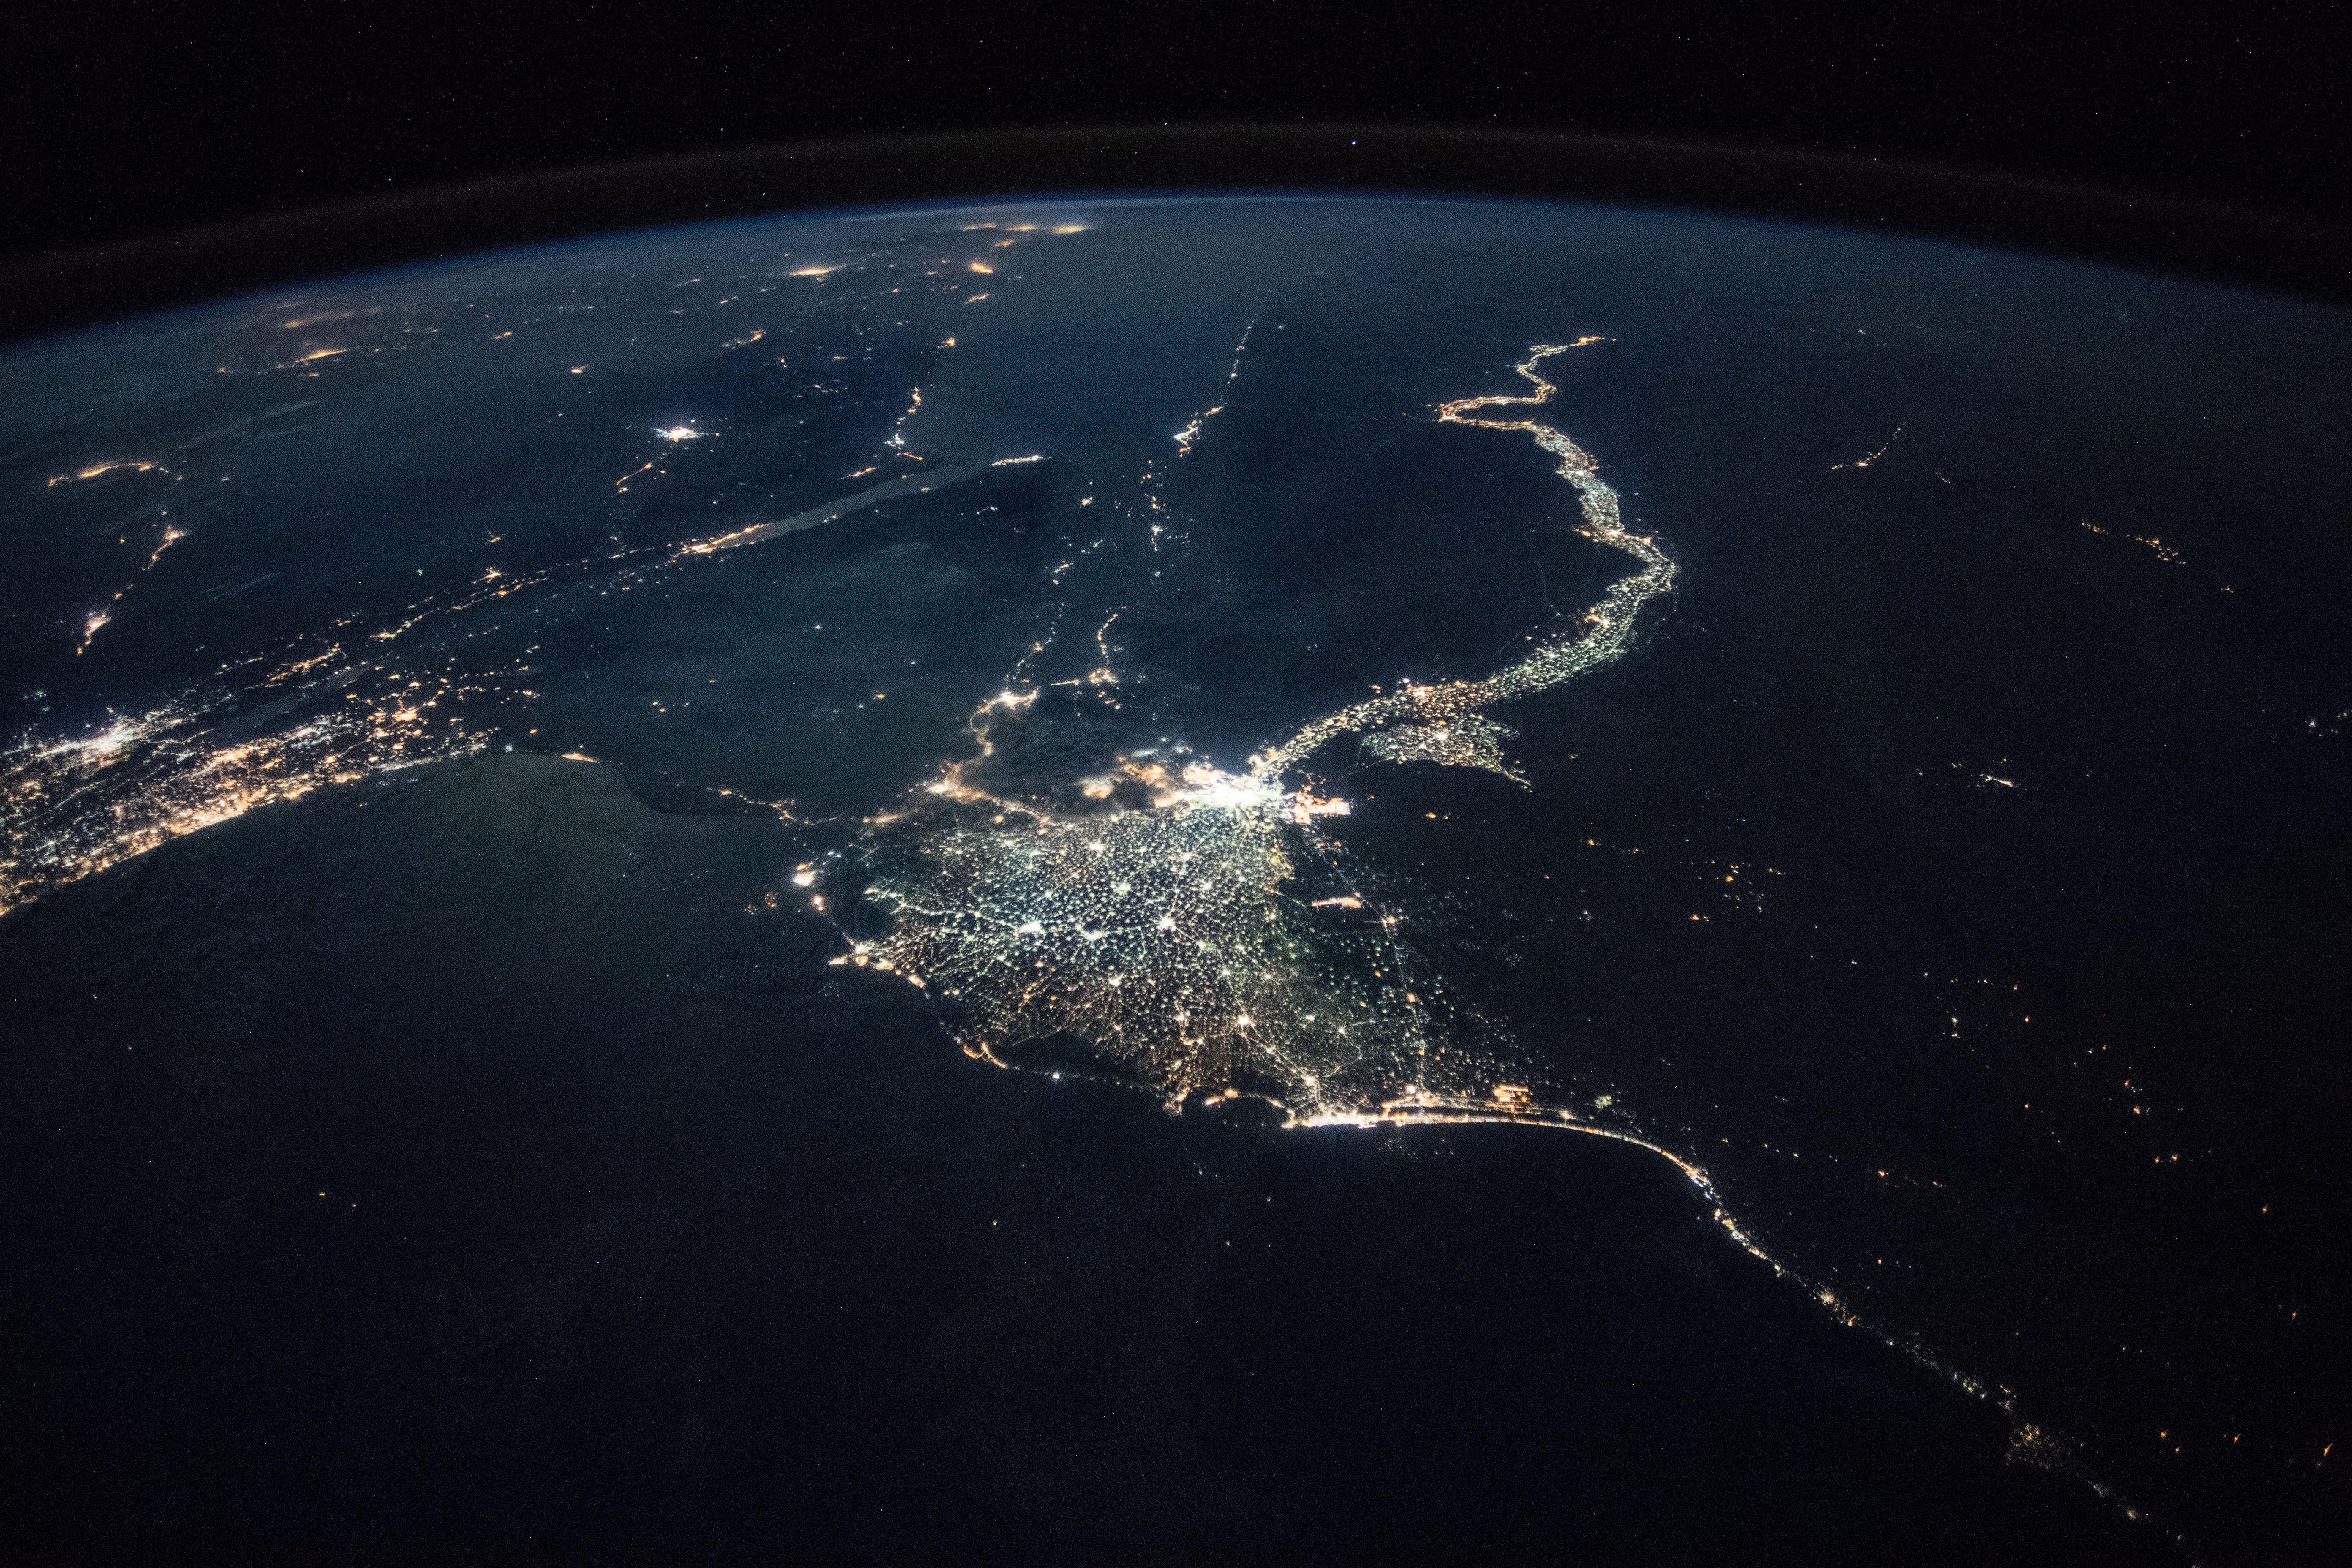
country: EGYPT
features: CAIRO CITY, GULF OF SUEZ, GULF OF AQABA, NEGEV DESERT, SUEZ CITY, ISMAILIA CITY, PORT SAID CITY, NILE DELTA, FAIYUM CITY, WESTERN DESERT, NIGHT, EARTH LIMB
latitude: 30.4
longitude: 31.2
